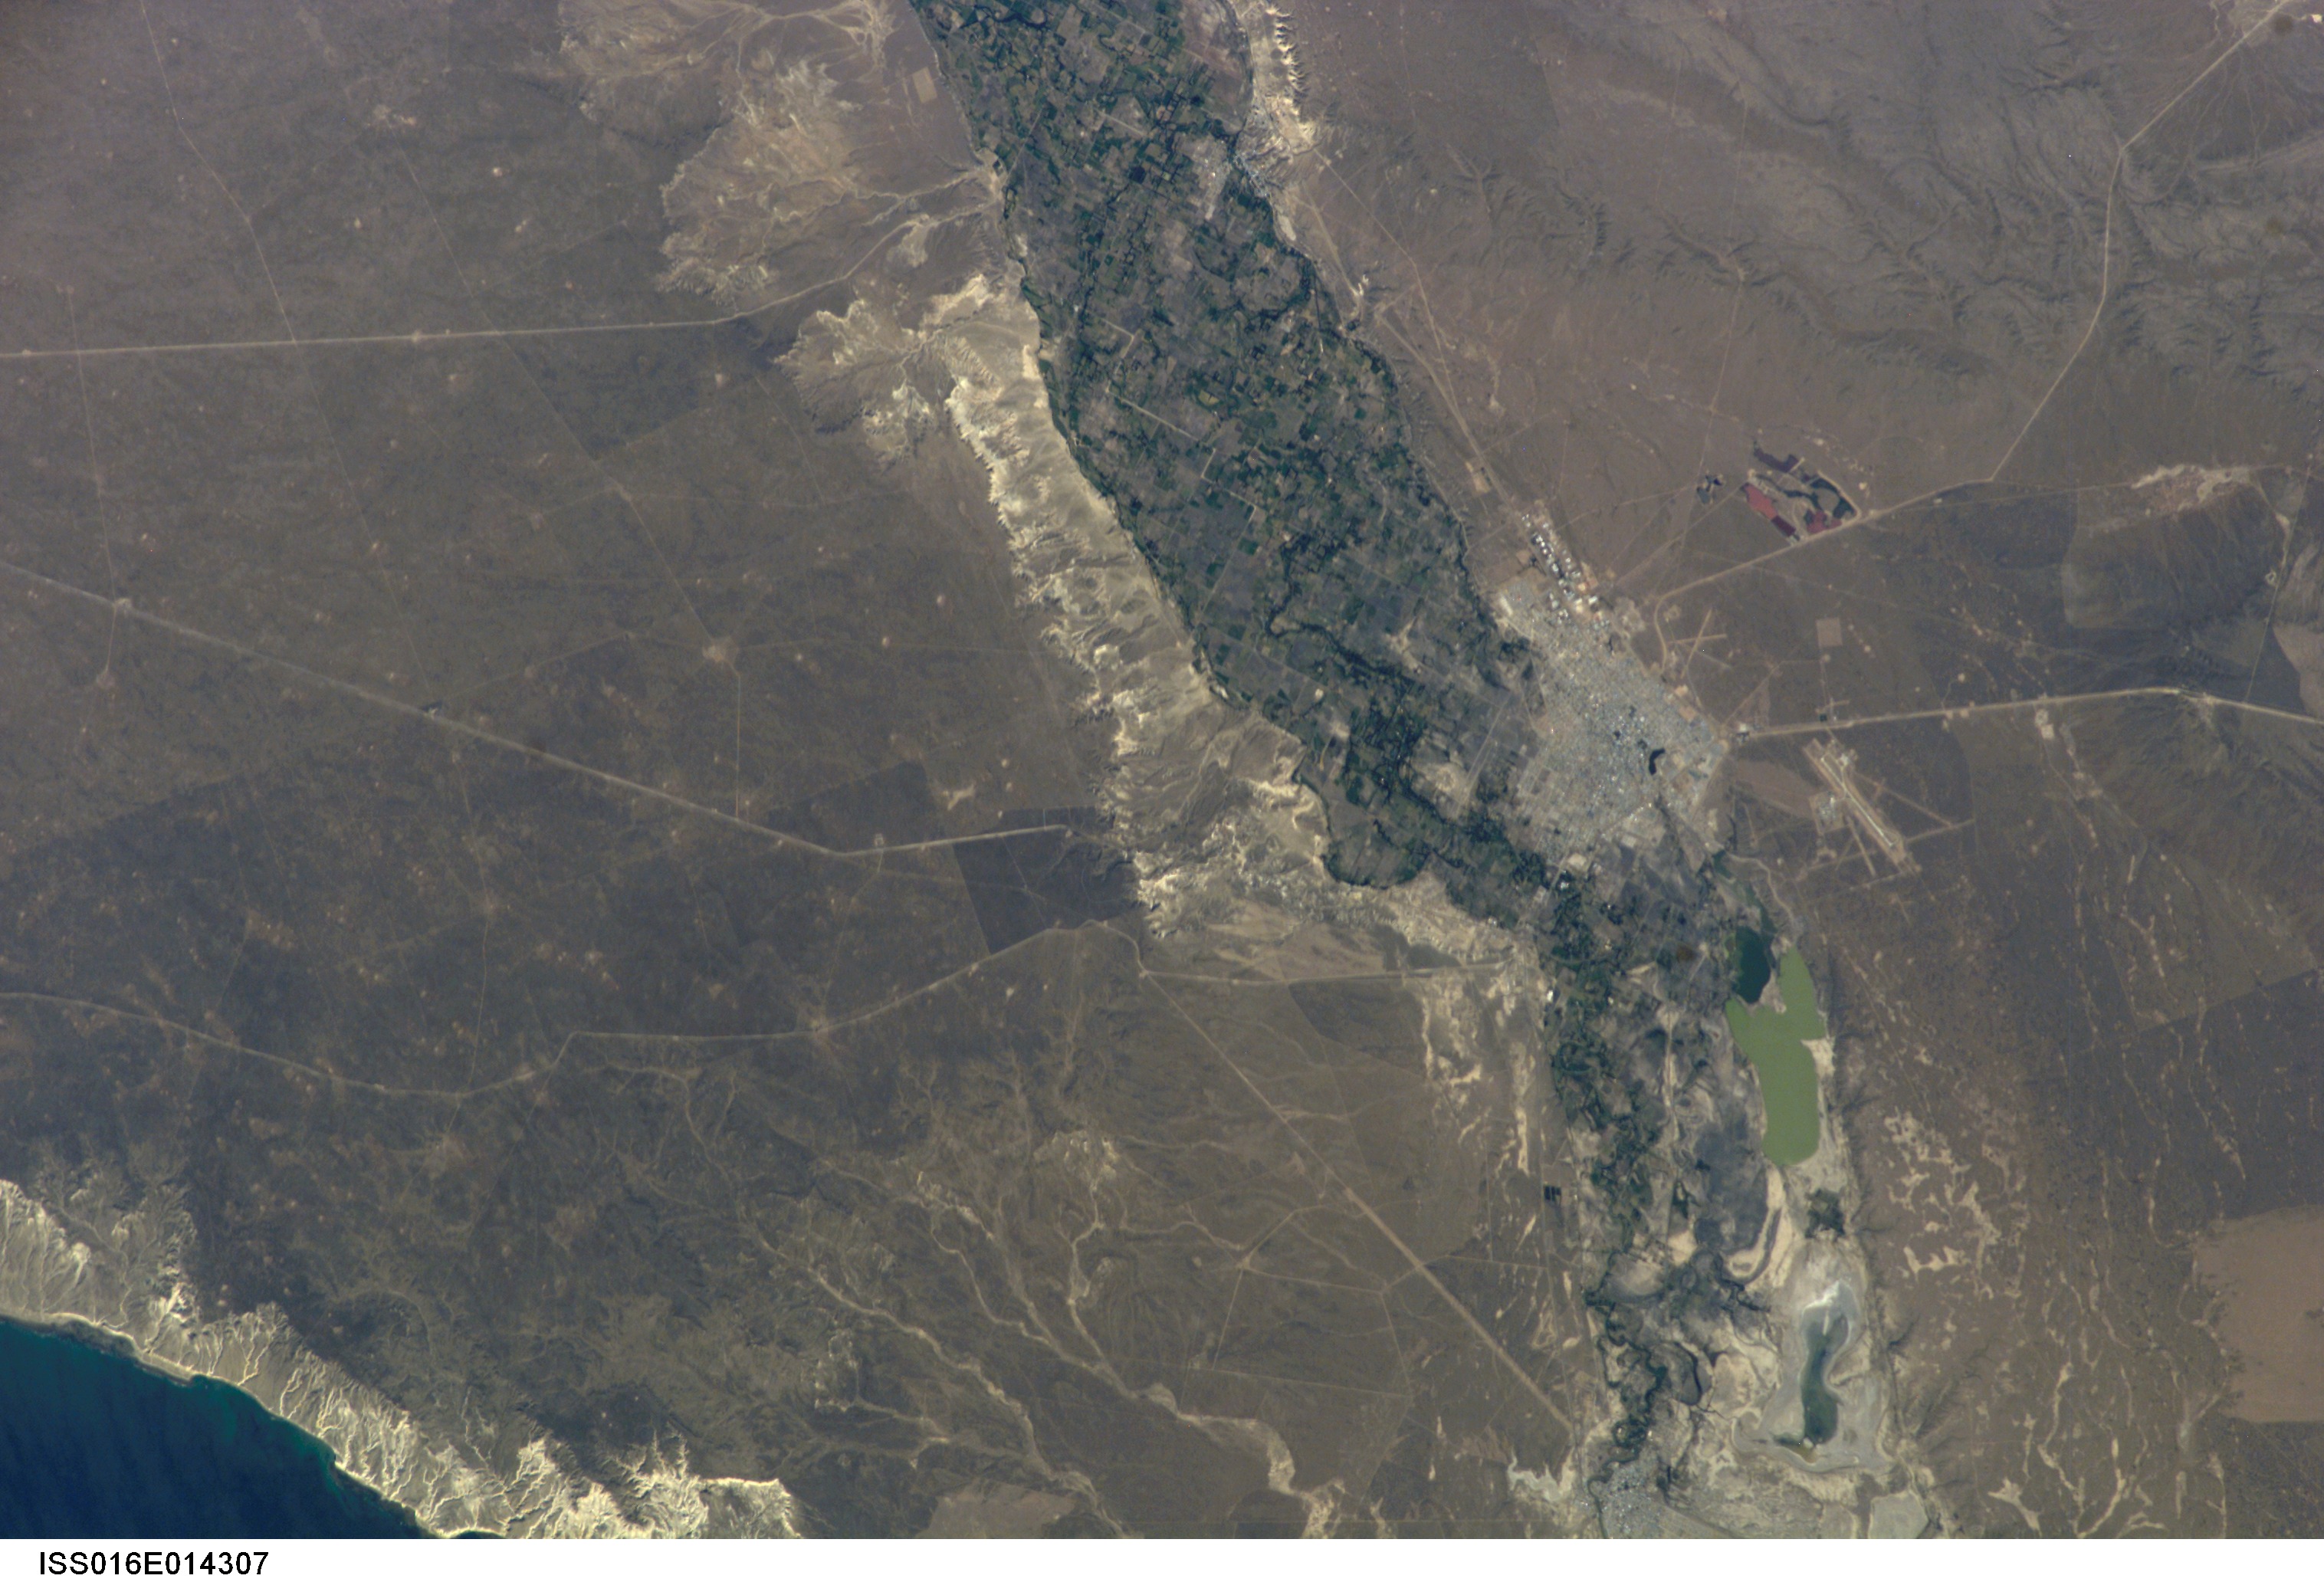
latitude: -43.5
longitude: -65.0
